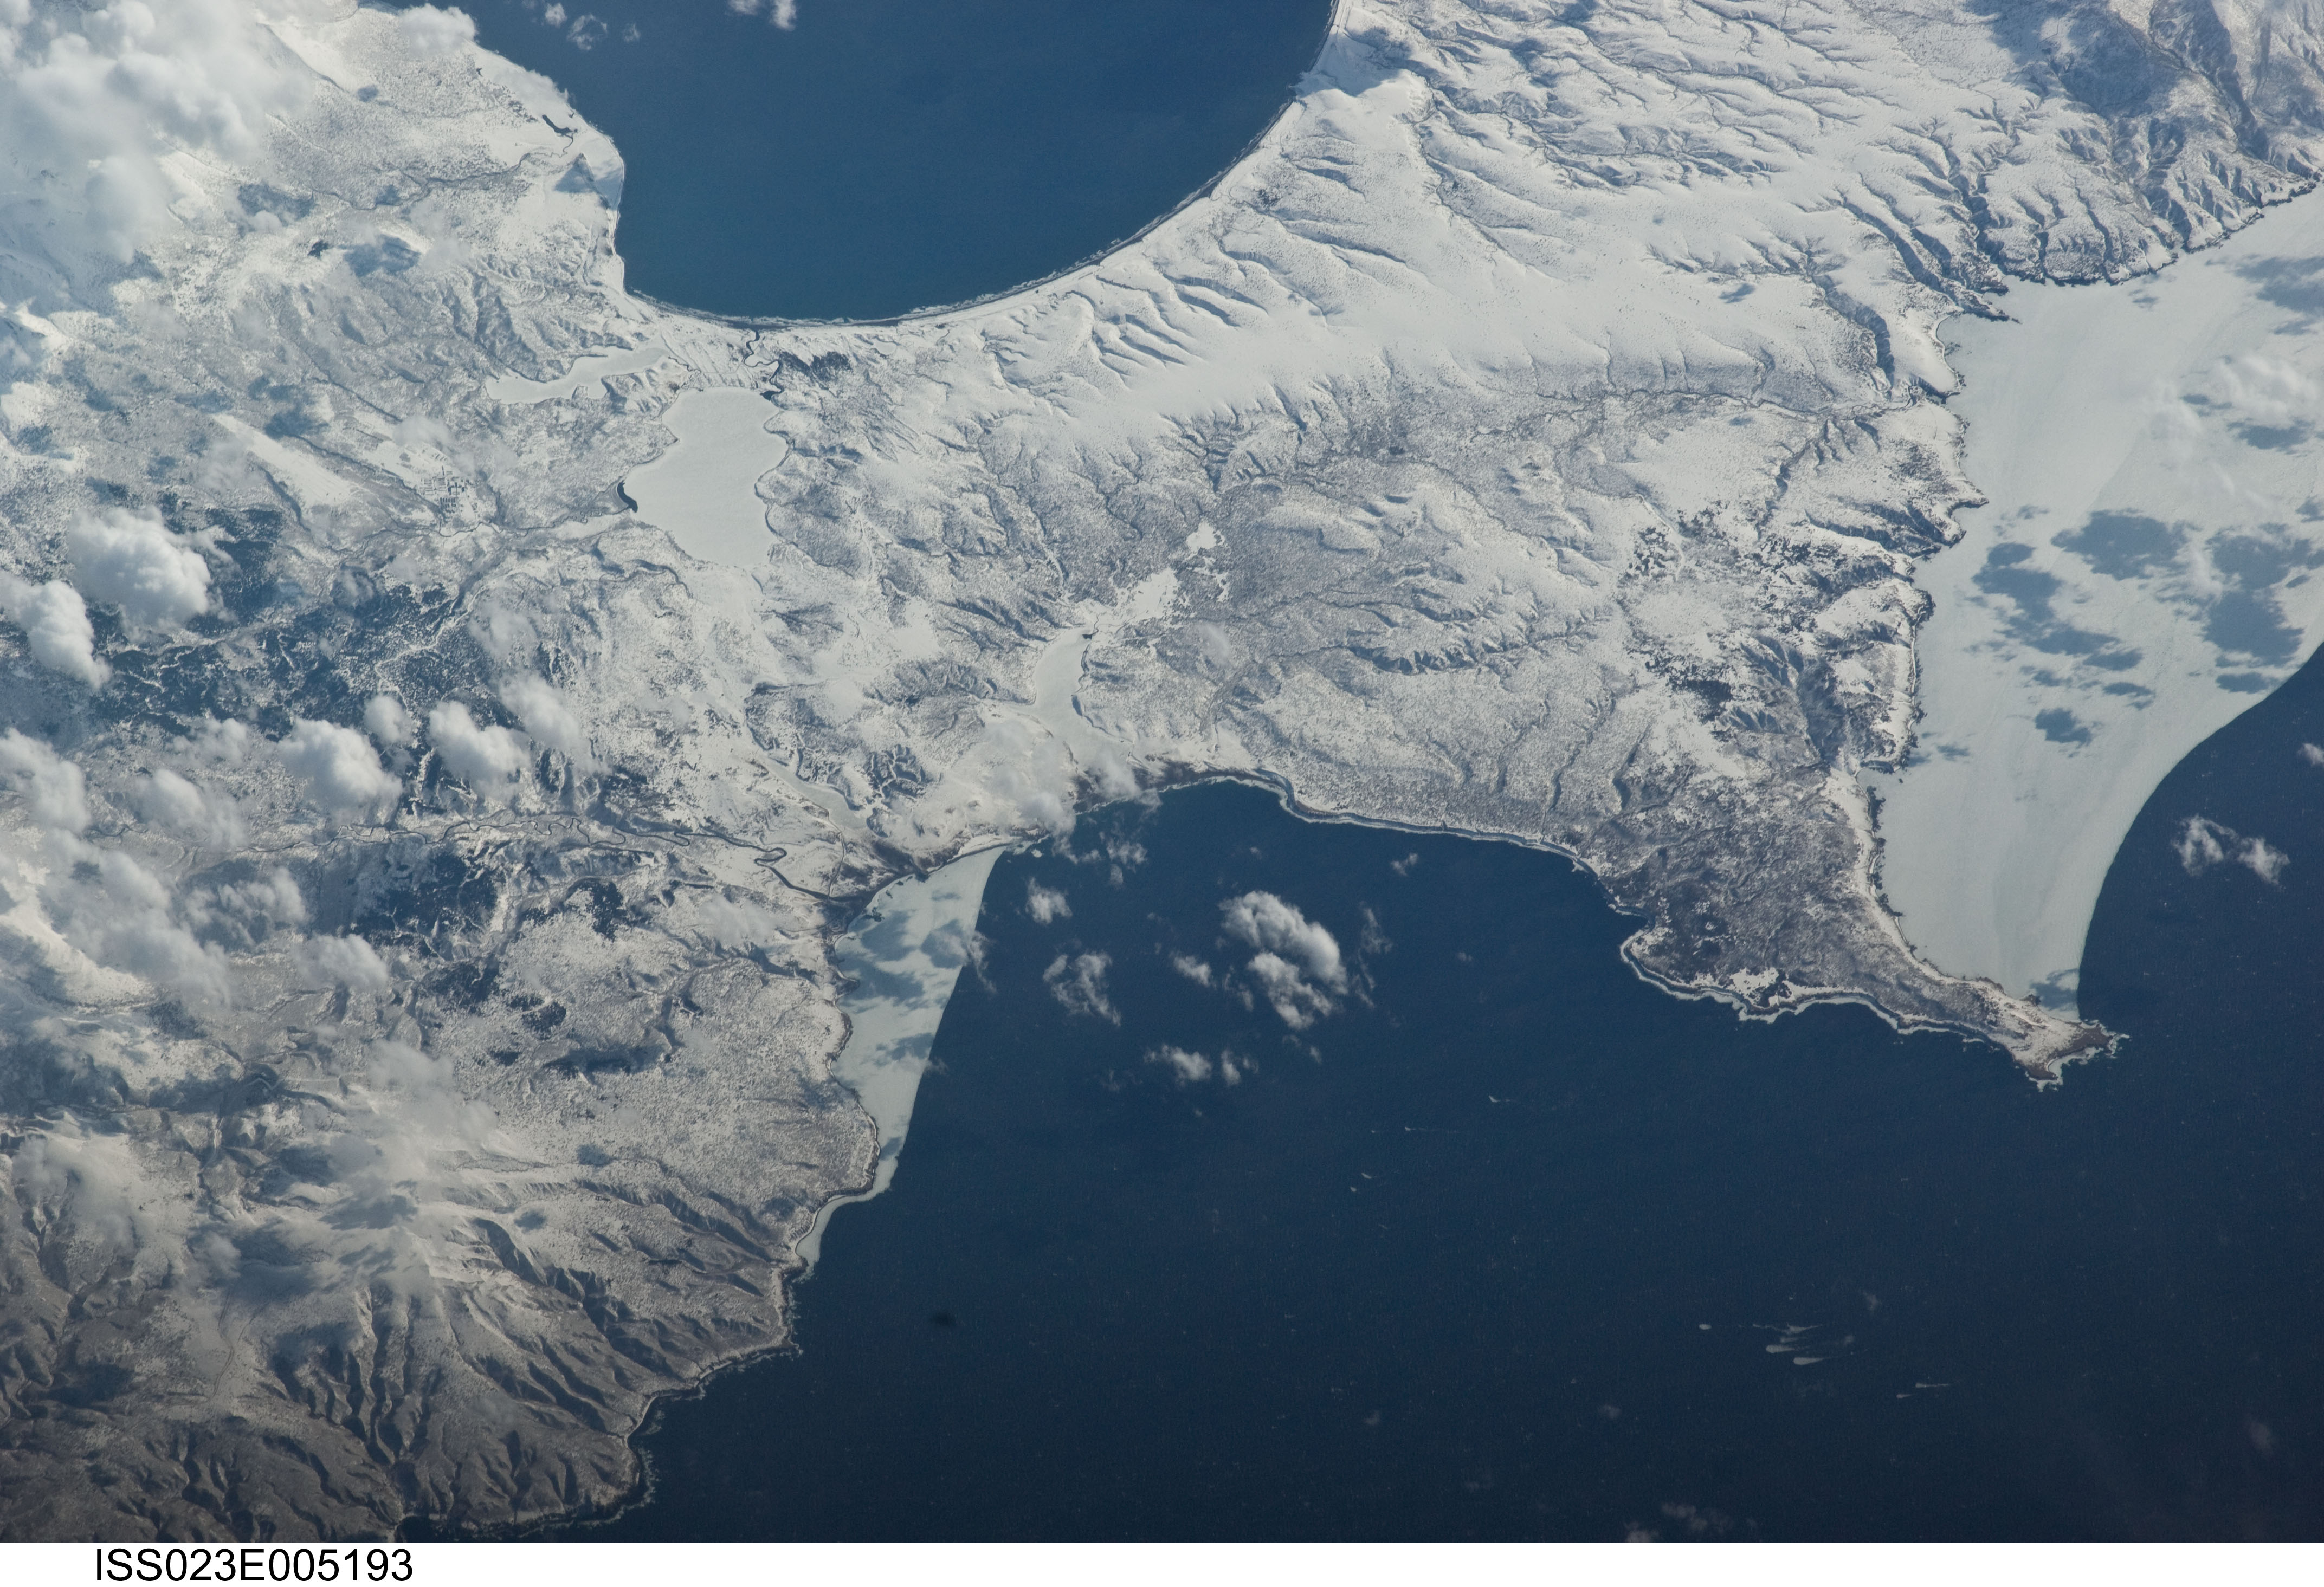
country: RUSSIAN FEDERATION
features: CENTRAL ITURUP ISLAND, SNOW, ICE, MTS., RAVINES, FROZEN LAKES
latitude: 45.1
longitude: 147.7
